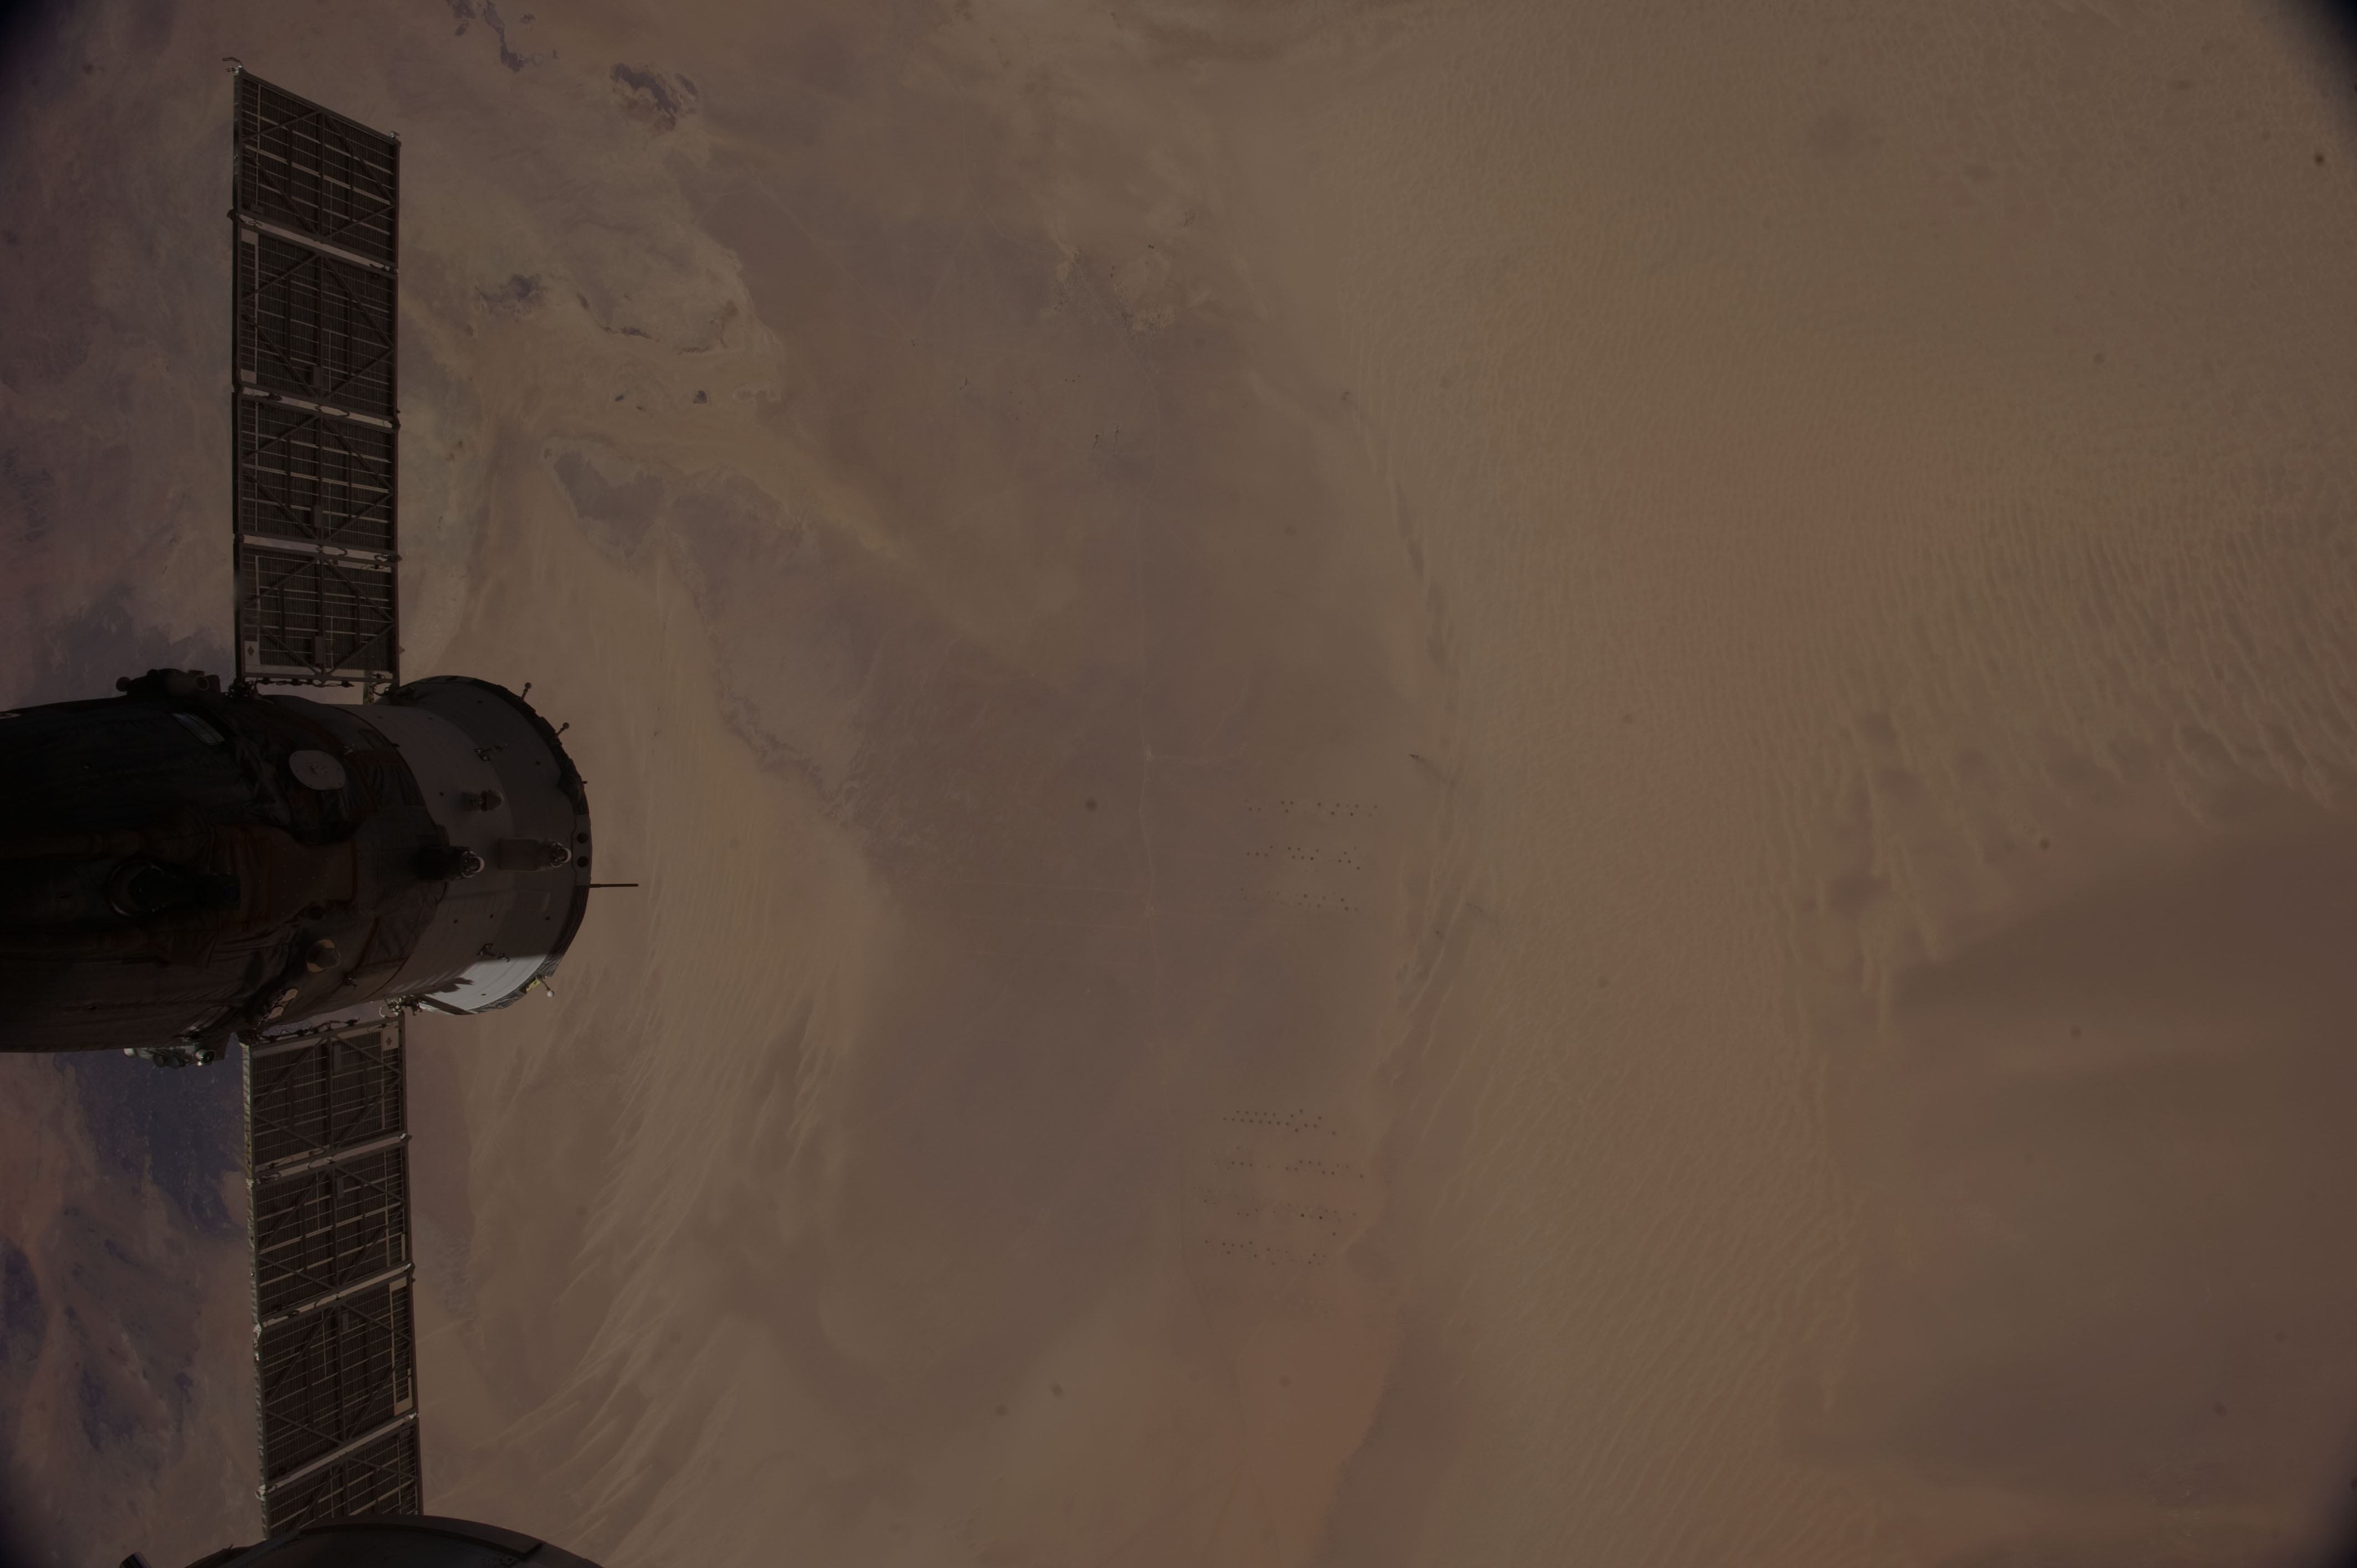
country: LIBYA
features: ISS, SAHARA DESERT, AGR.
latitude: 28.0
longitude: 21.5
